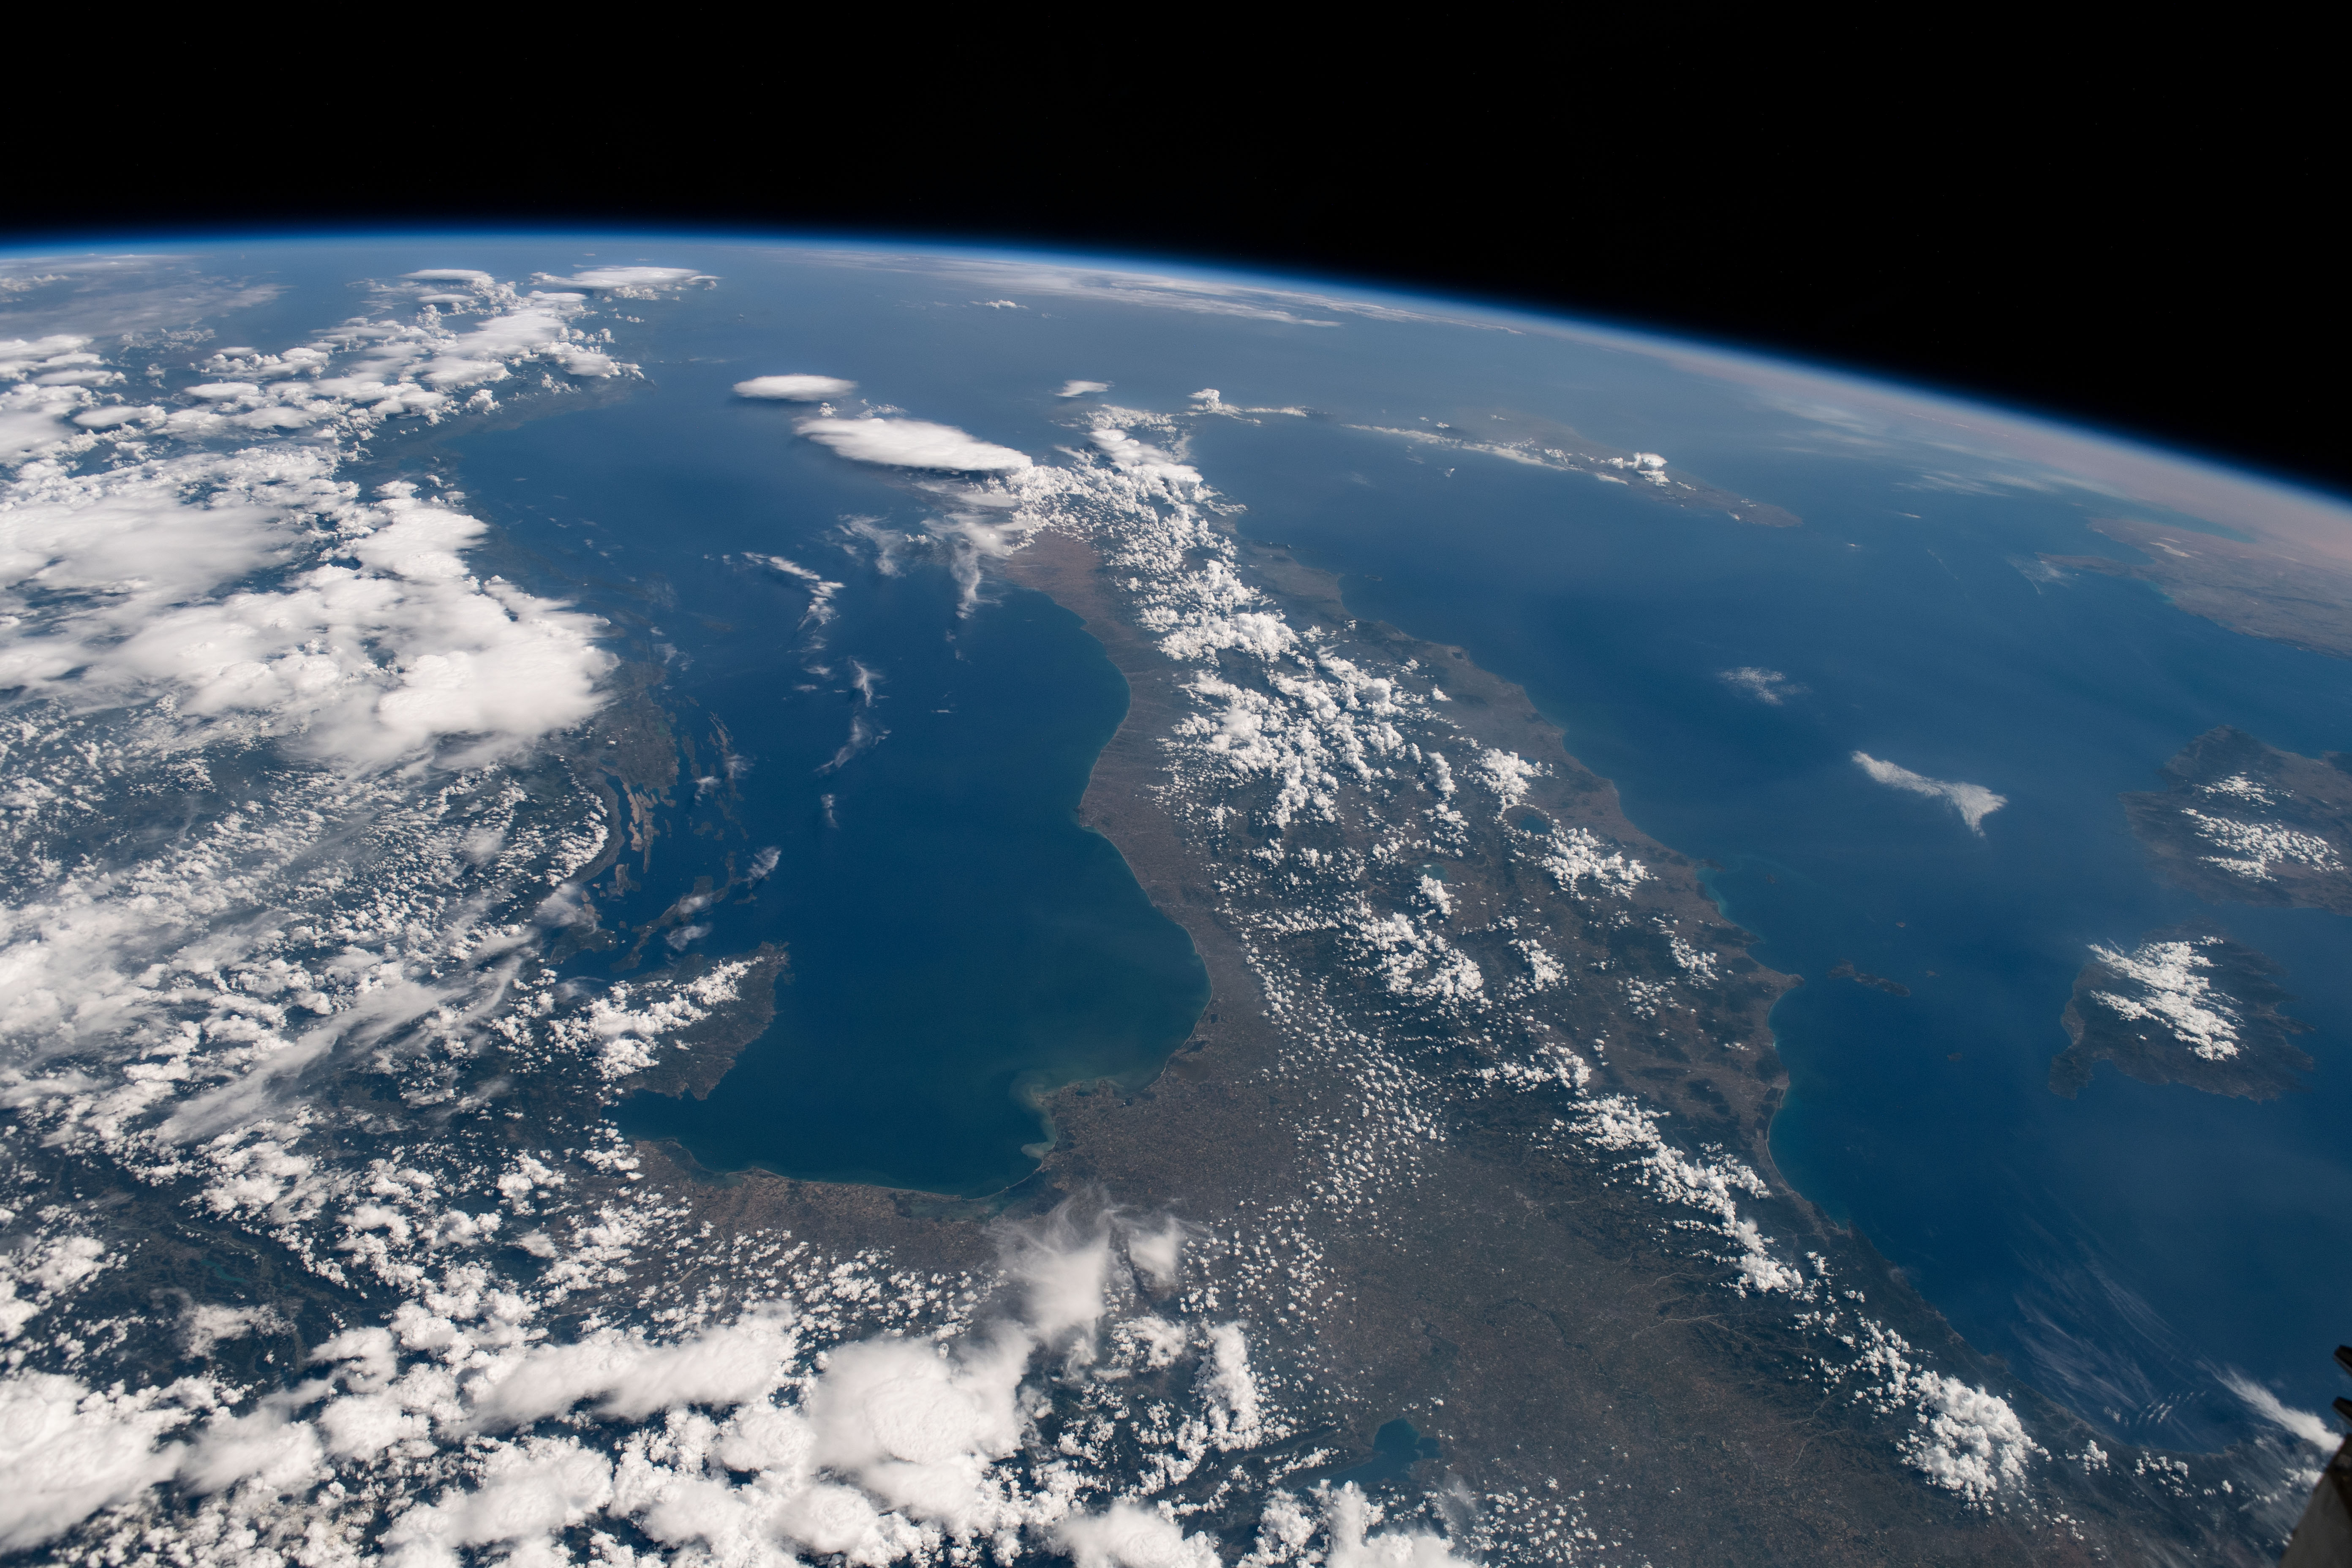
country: ITALY
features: MEDITERRANEAN SEA, SICILIA ISLAND, TYRRHENIAN SEA
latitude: 43.6
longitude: 13.3
